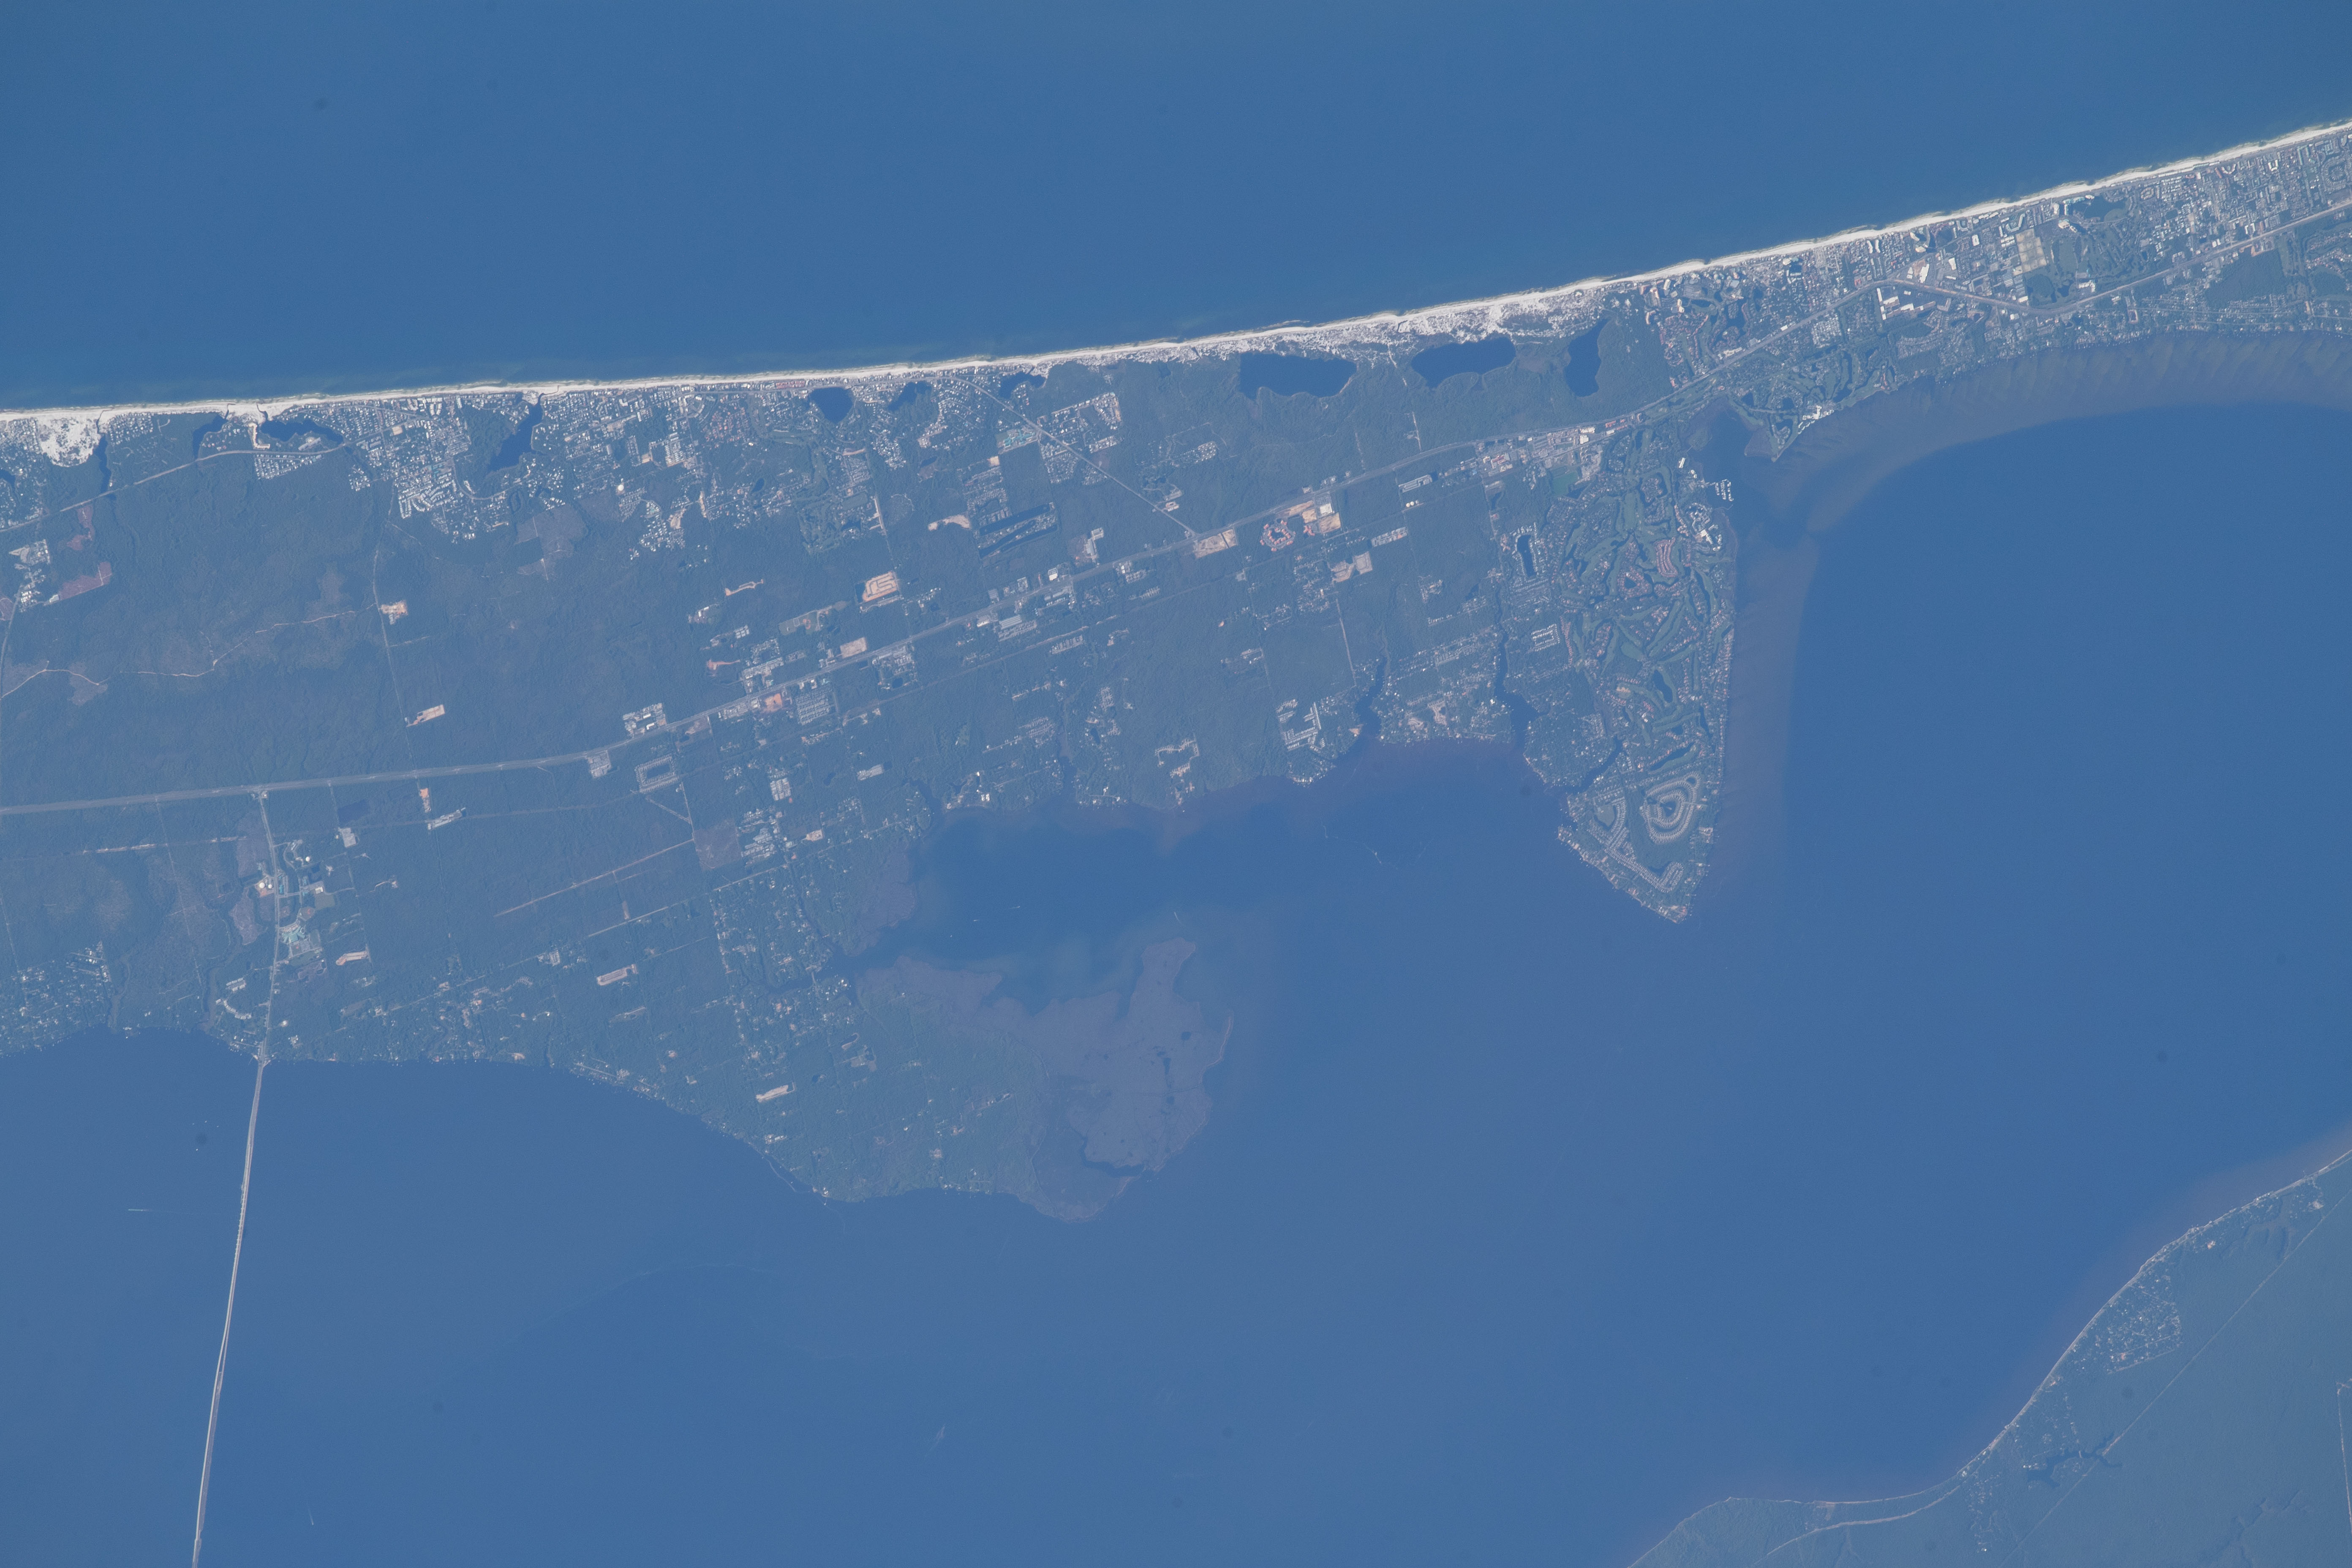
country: USA-FLORIDA
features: FLORIDA, G. OF MEXICO, CHOCTAWHATCHEE B., MIRAMAR BEACH, SANTA ROSA BEACH
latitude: 30.4
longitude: -86.3
